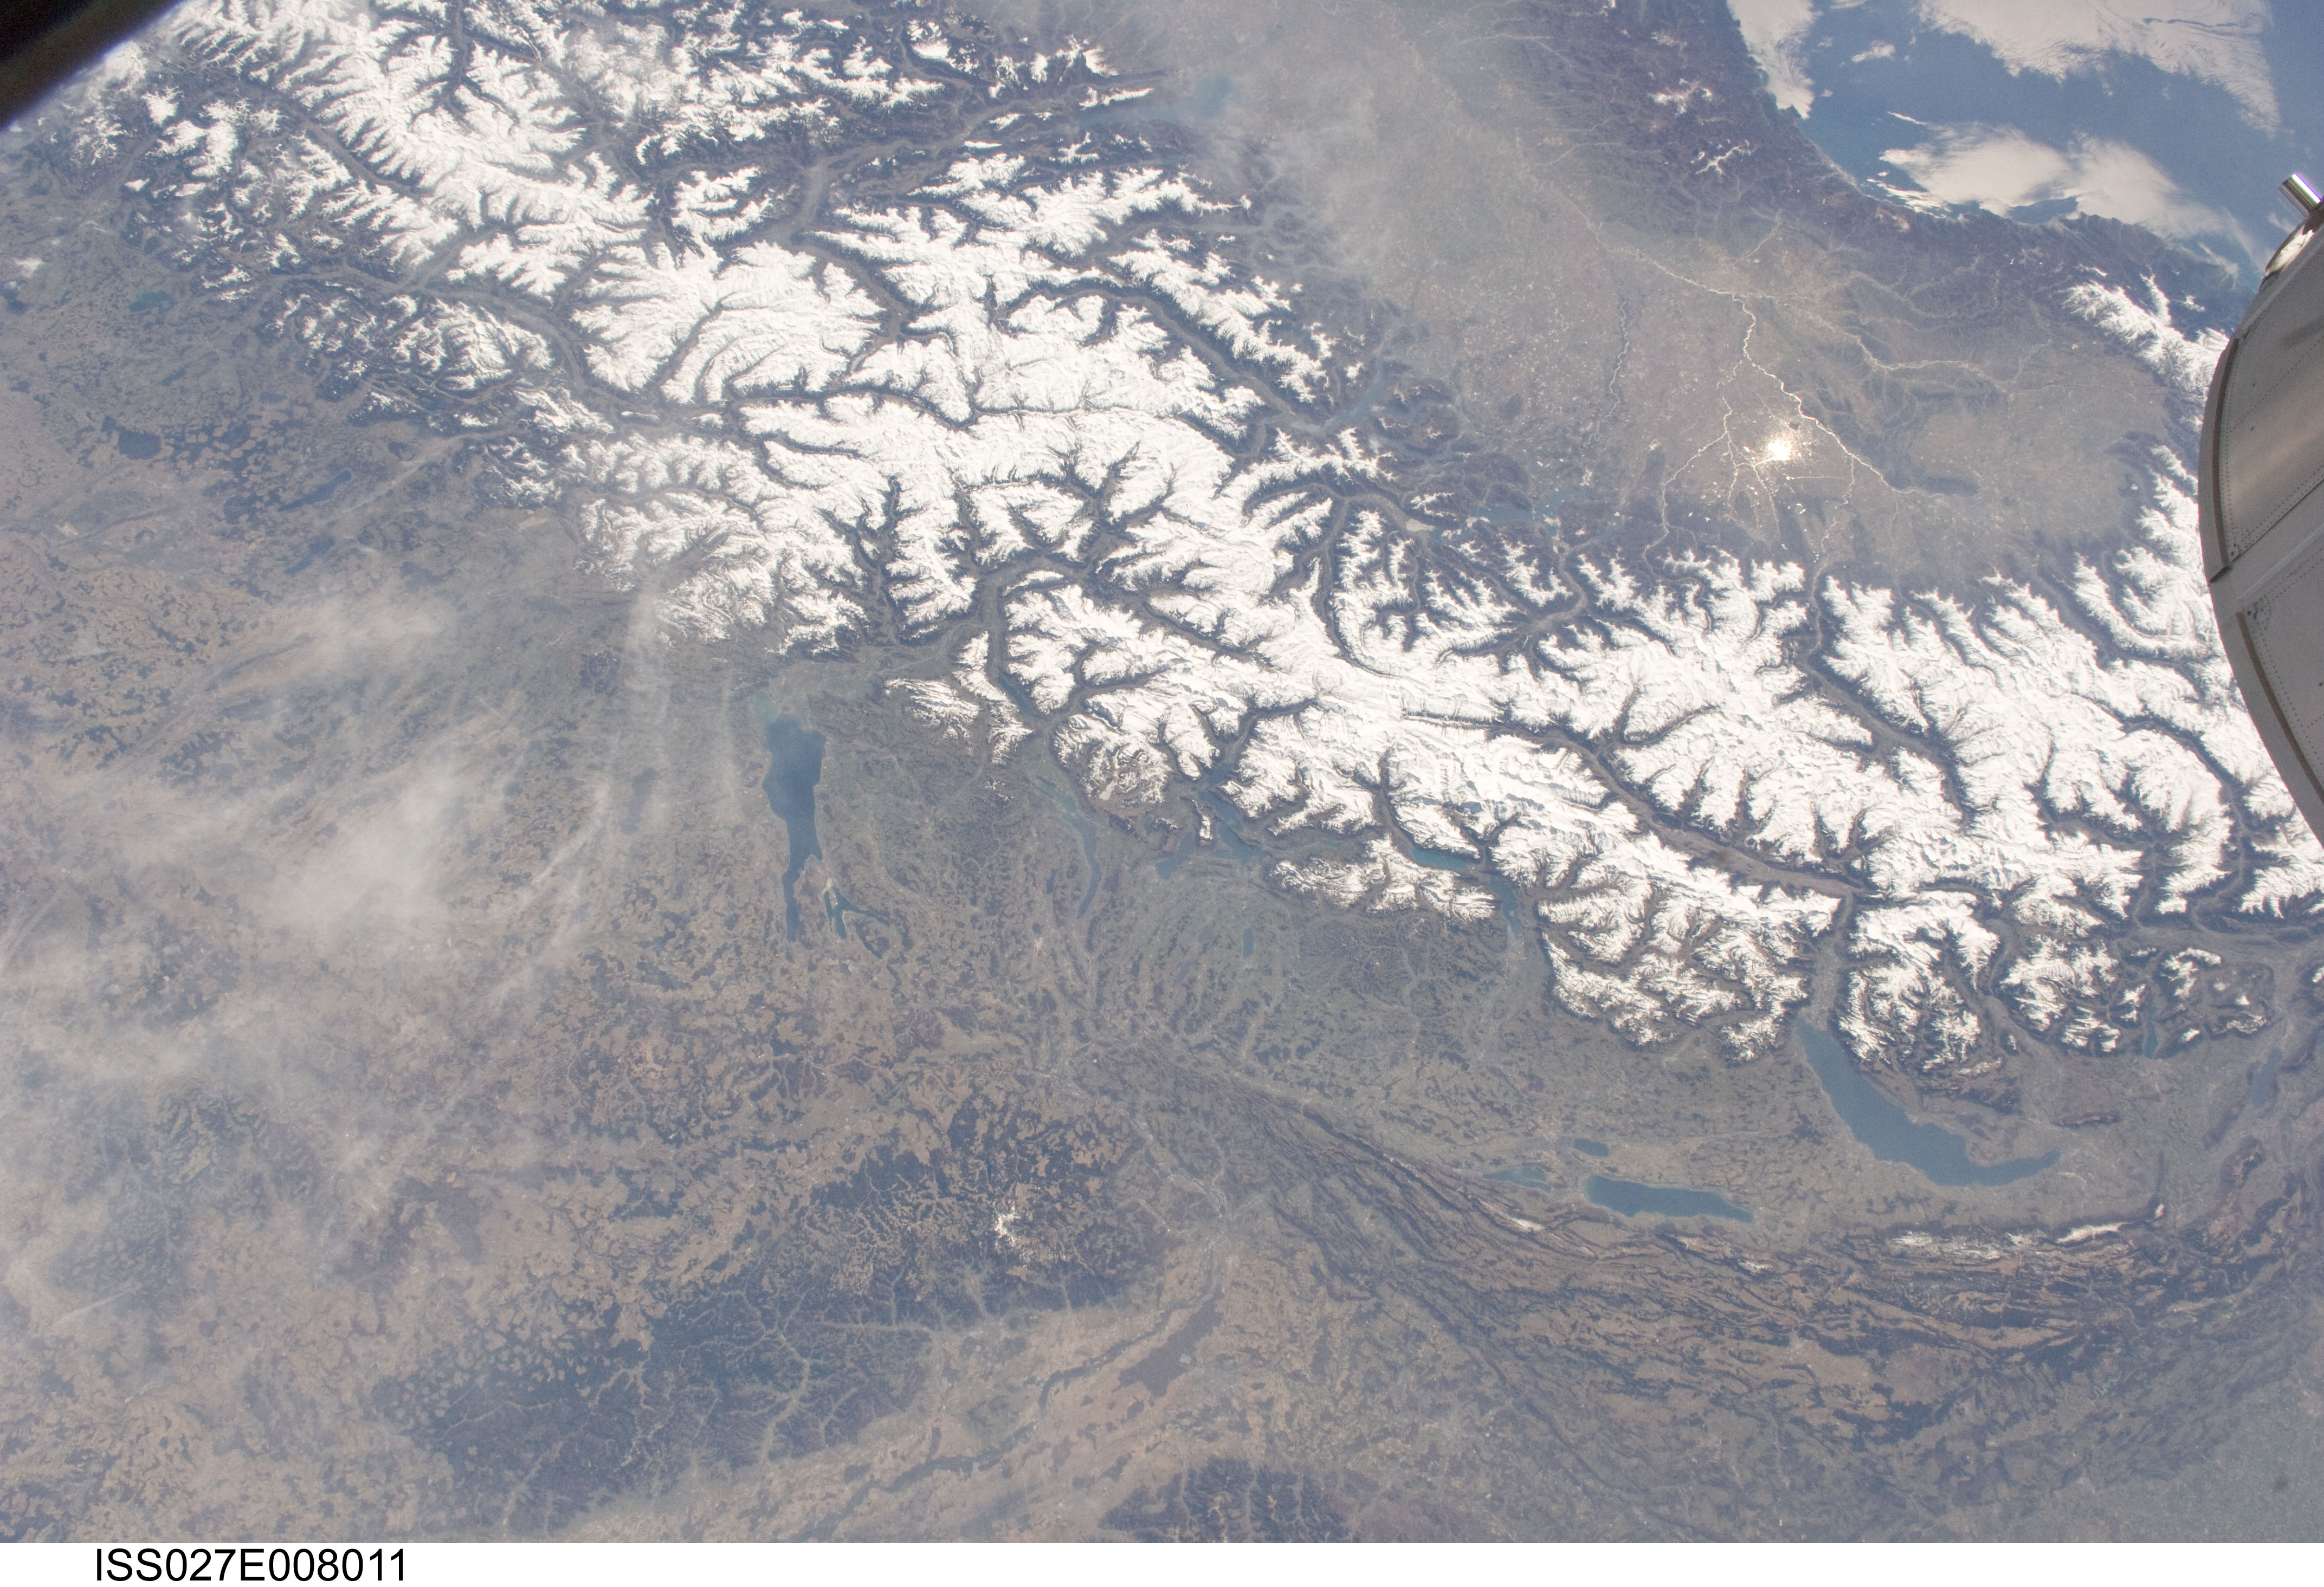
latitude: 47.0
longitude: 8.7
